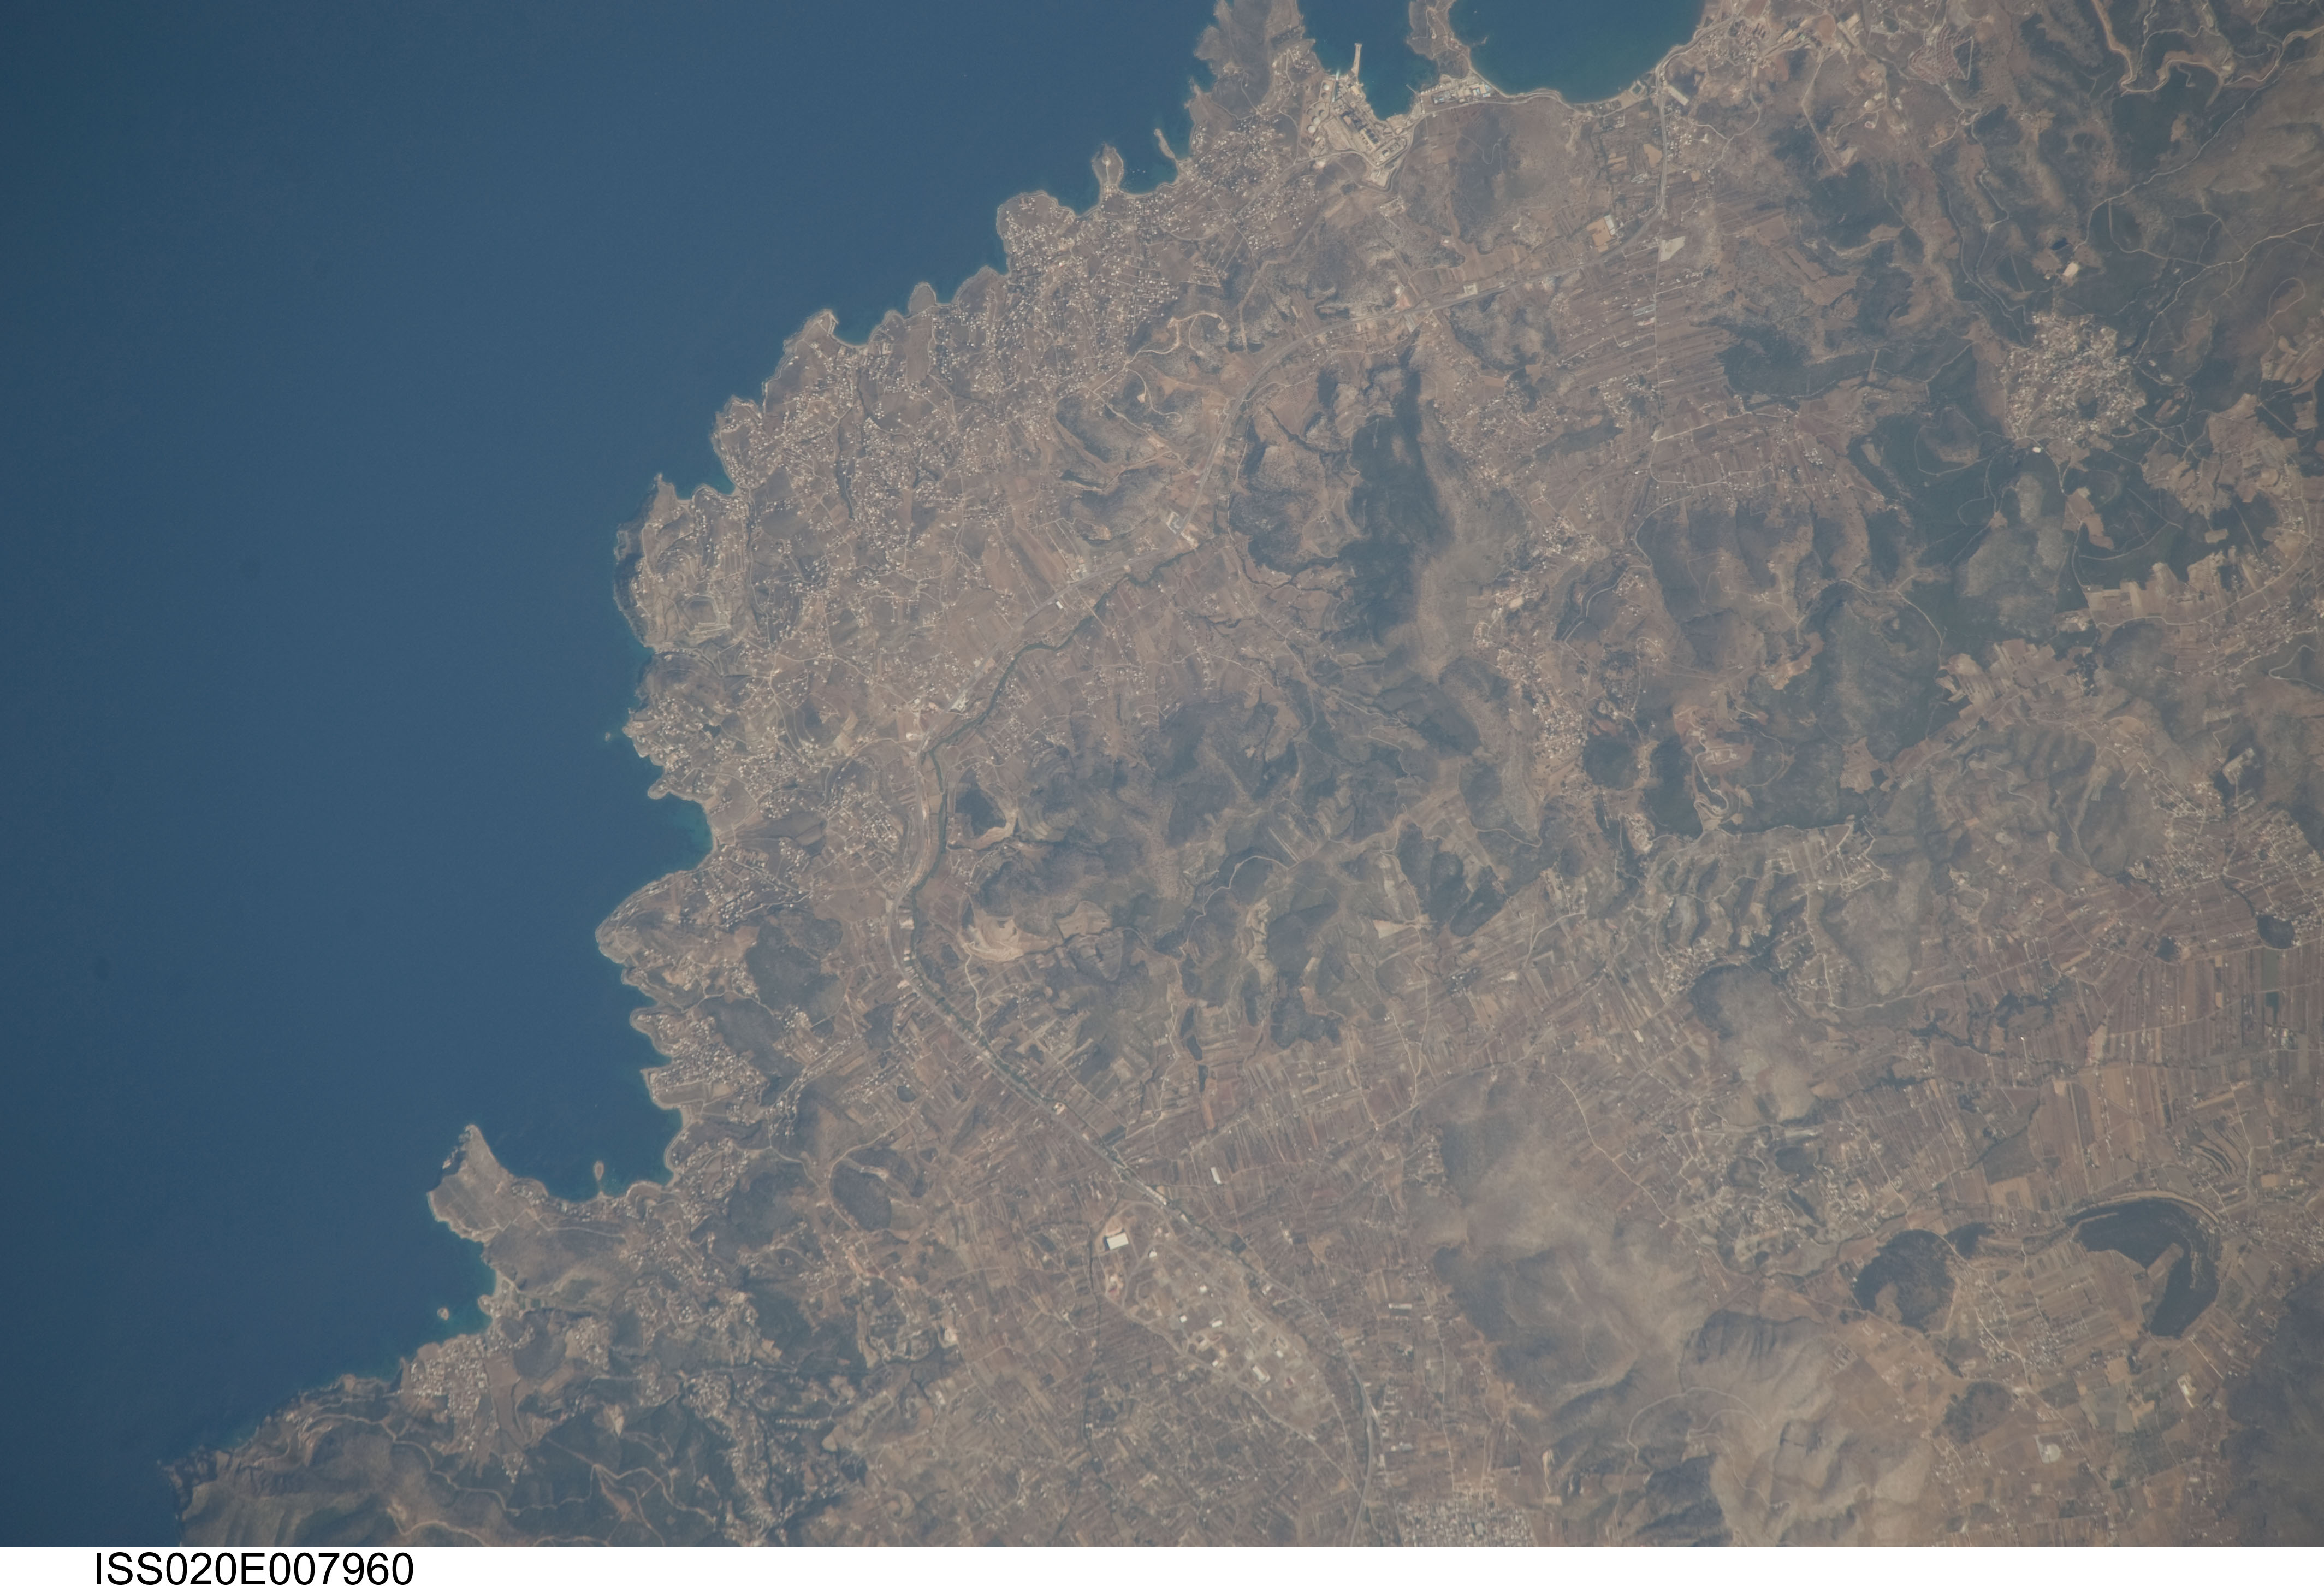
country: GREECE
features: LAVRIO AREA, PORT, COASTLINE, MTS., AGR.
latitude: 37.8
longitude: 24.0
